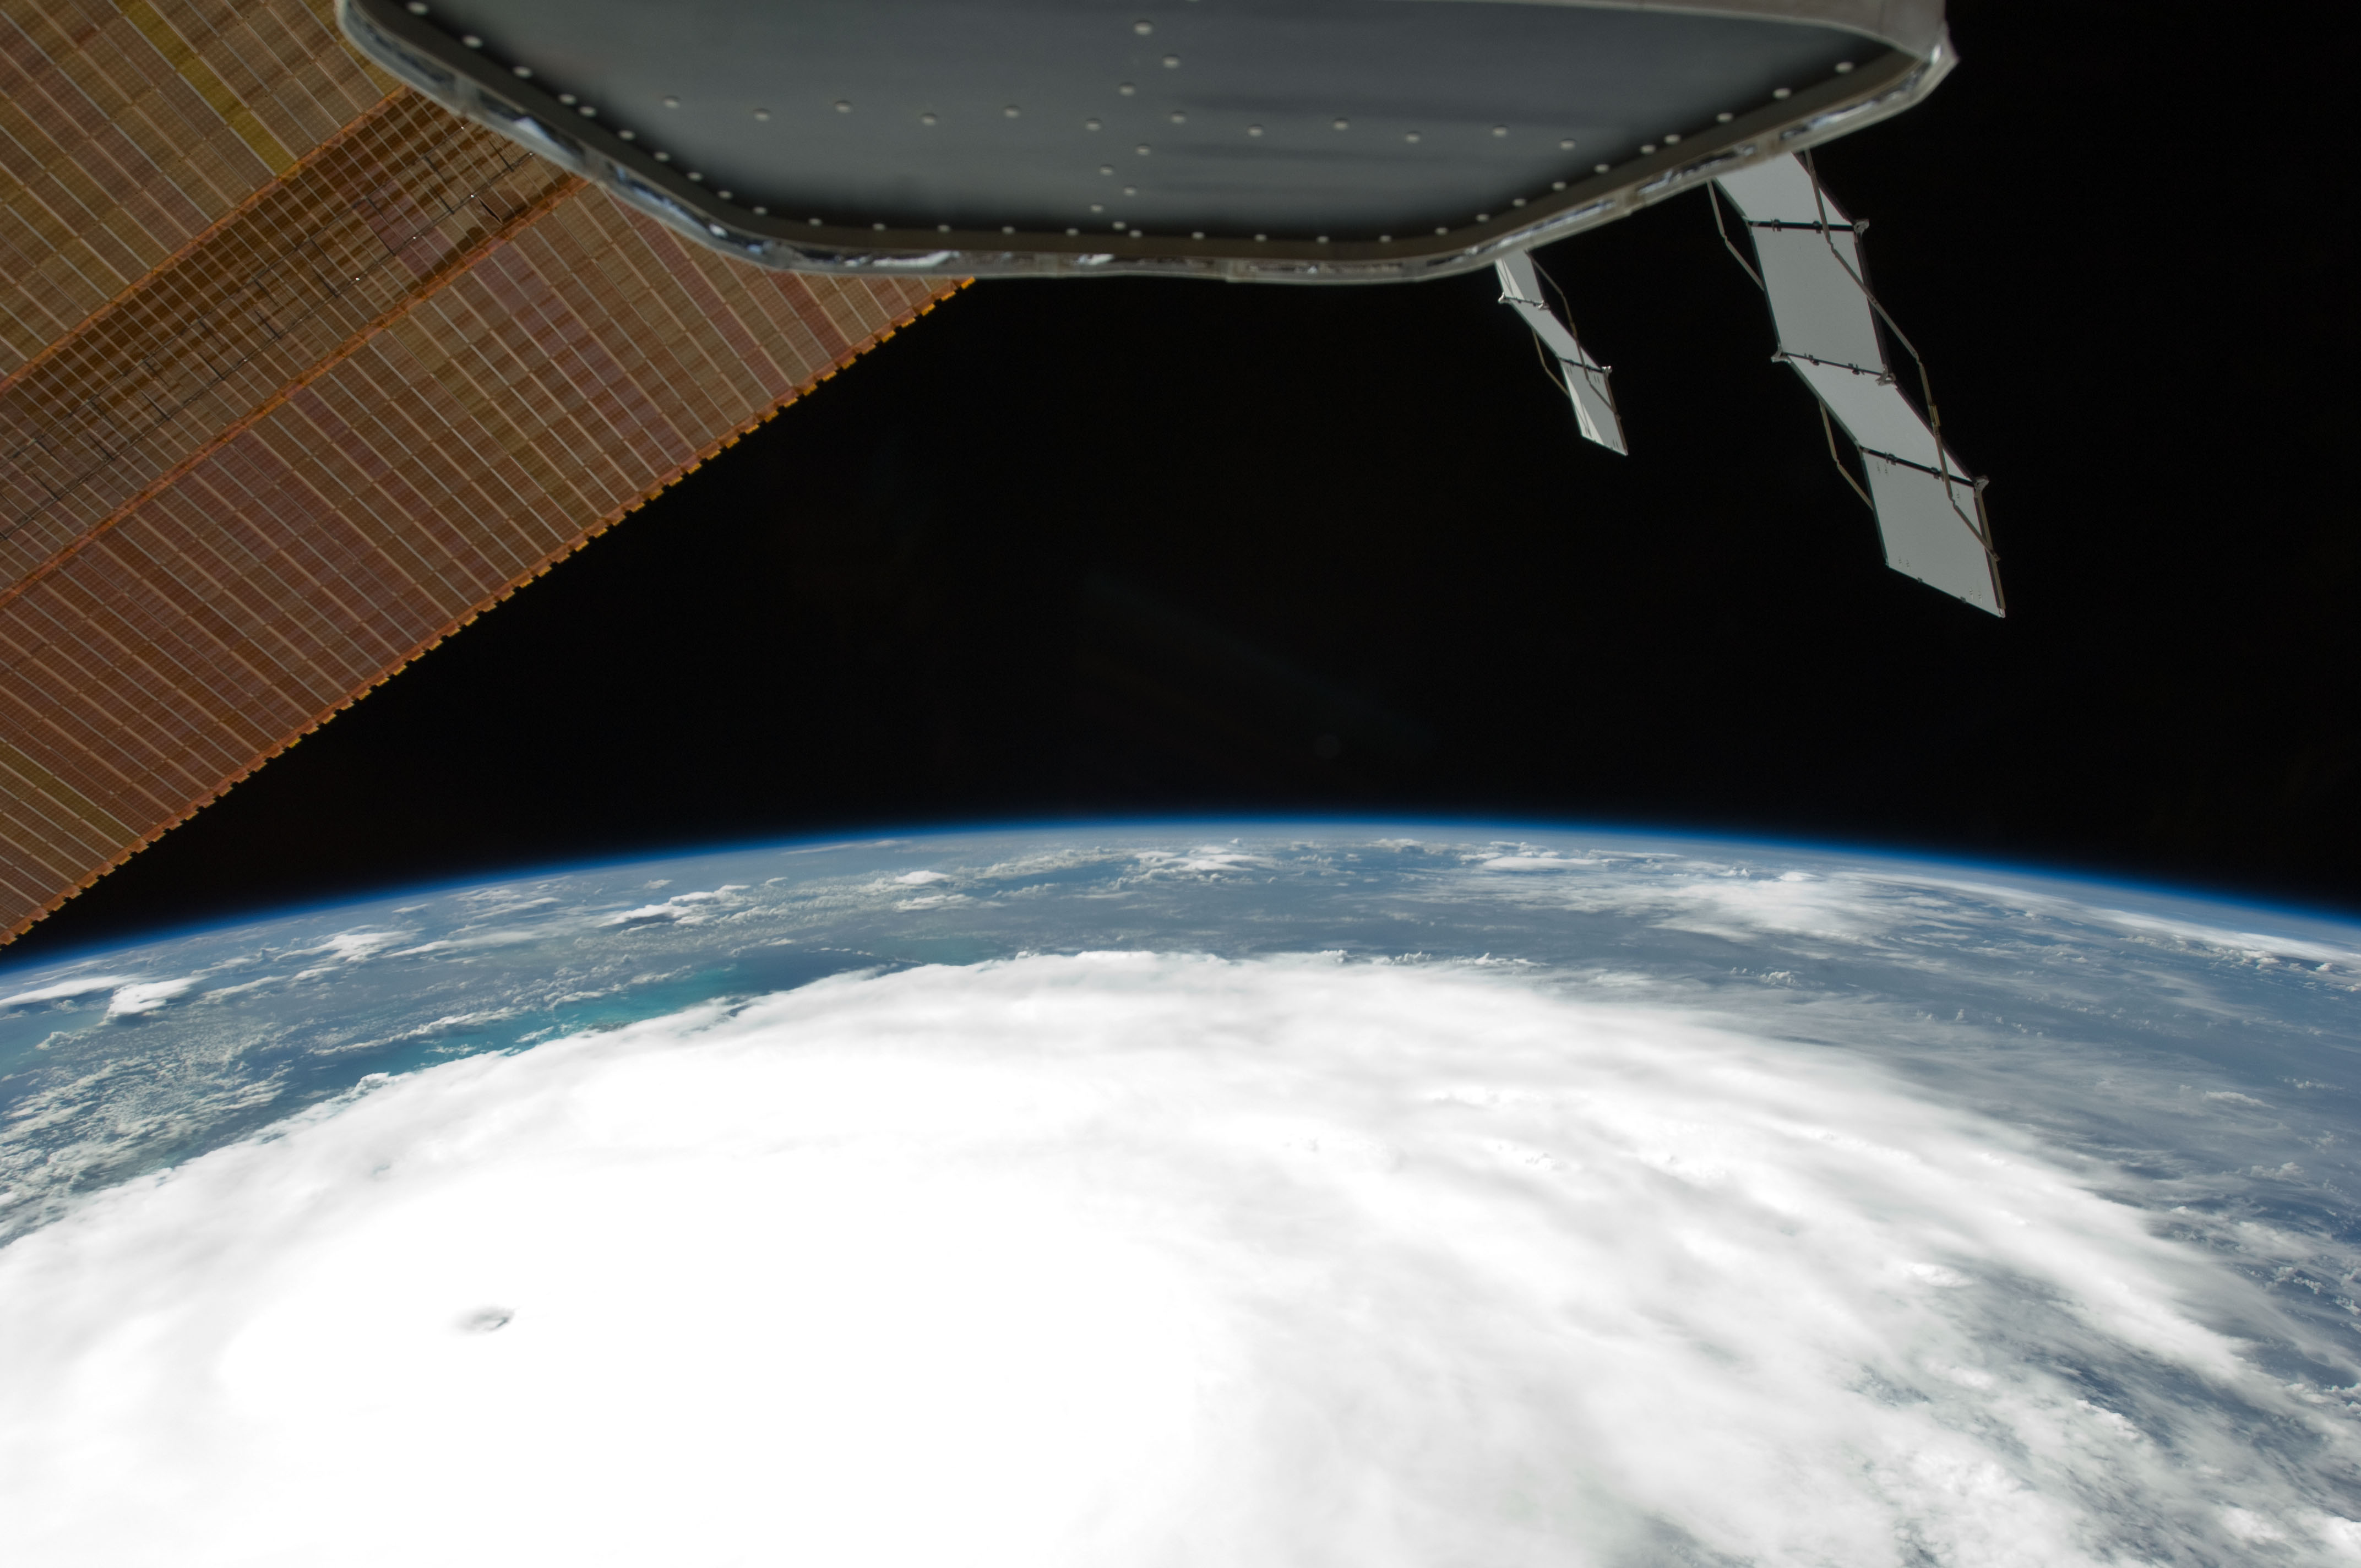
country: BAHAMAS
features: PAN-HURRICANE IRENE, EYE, ATLANTIC O., STORM BANDS, ISS
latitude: 23.5
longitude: -74.5
